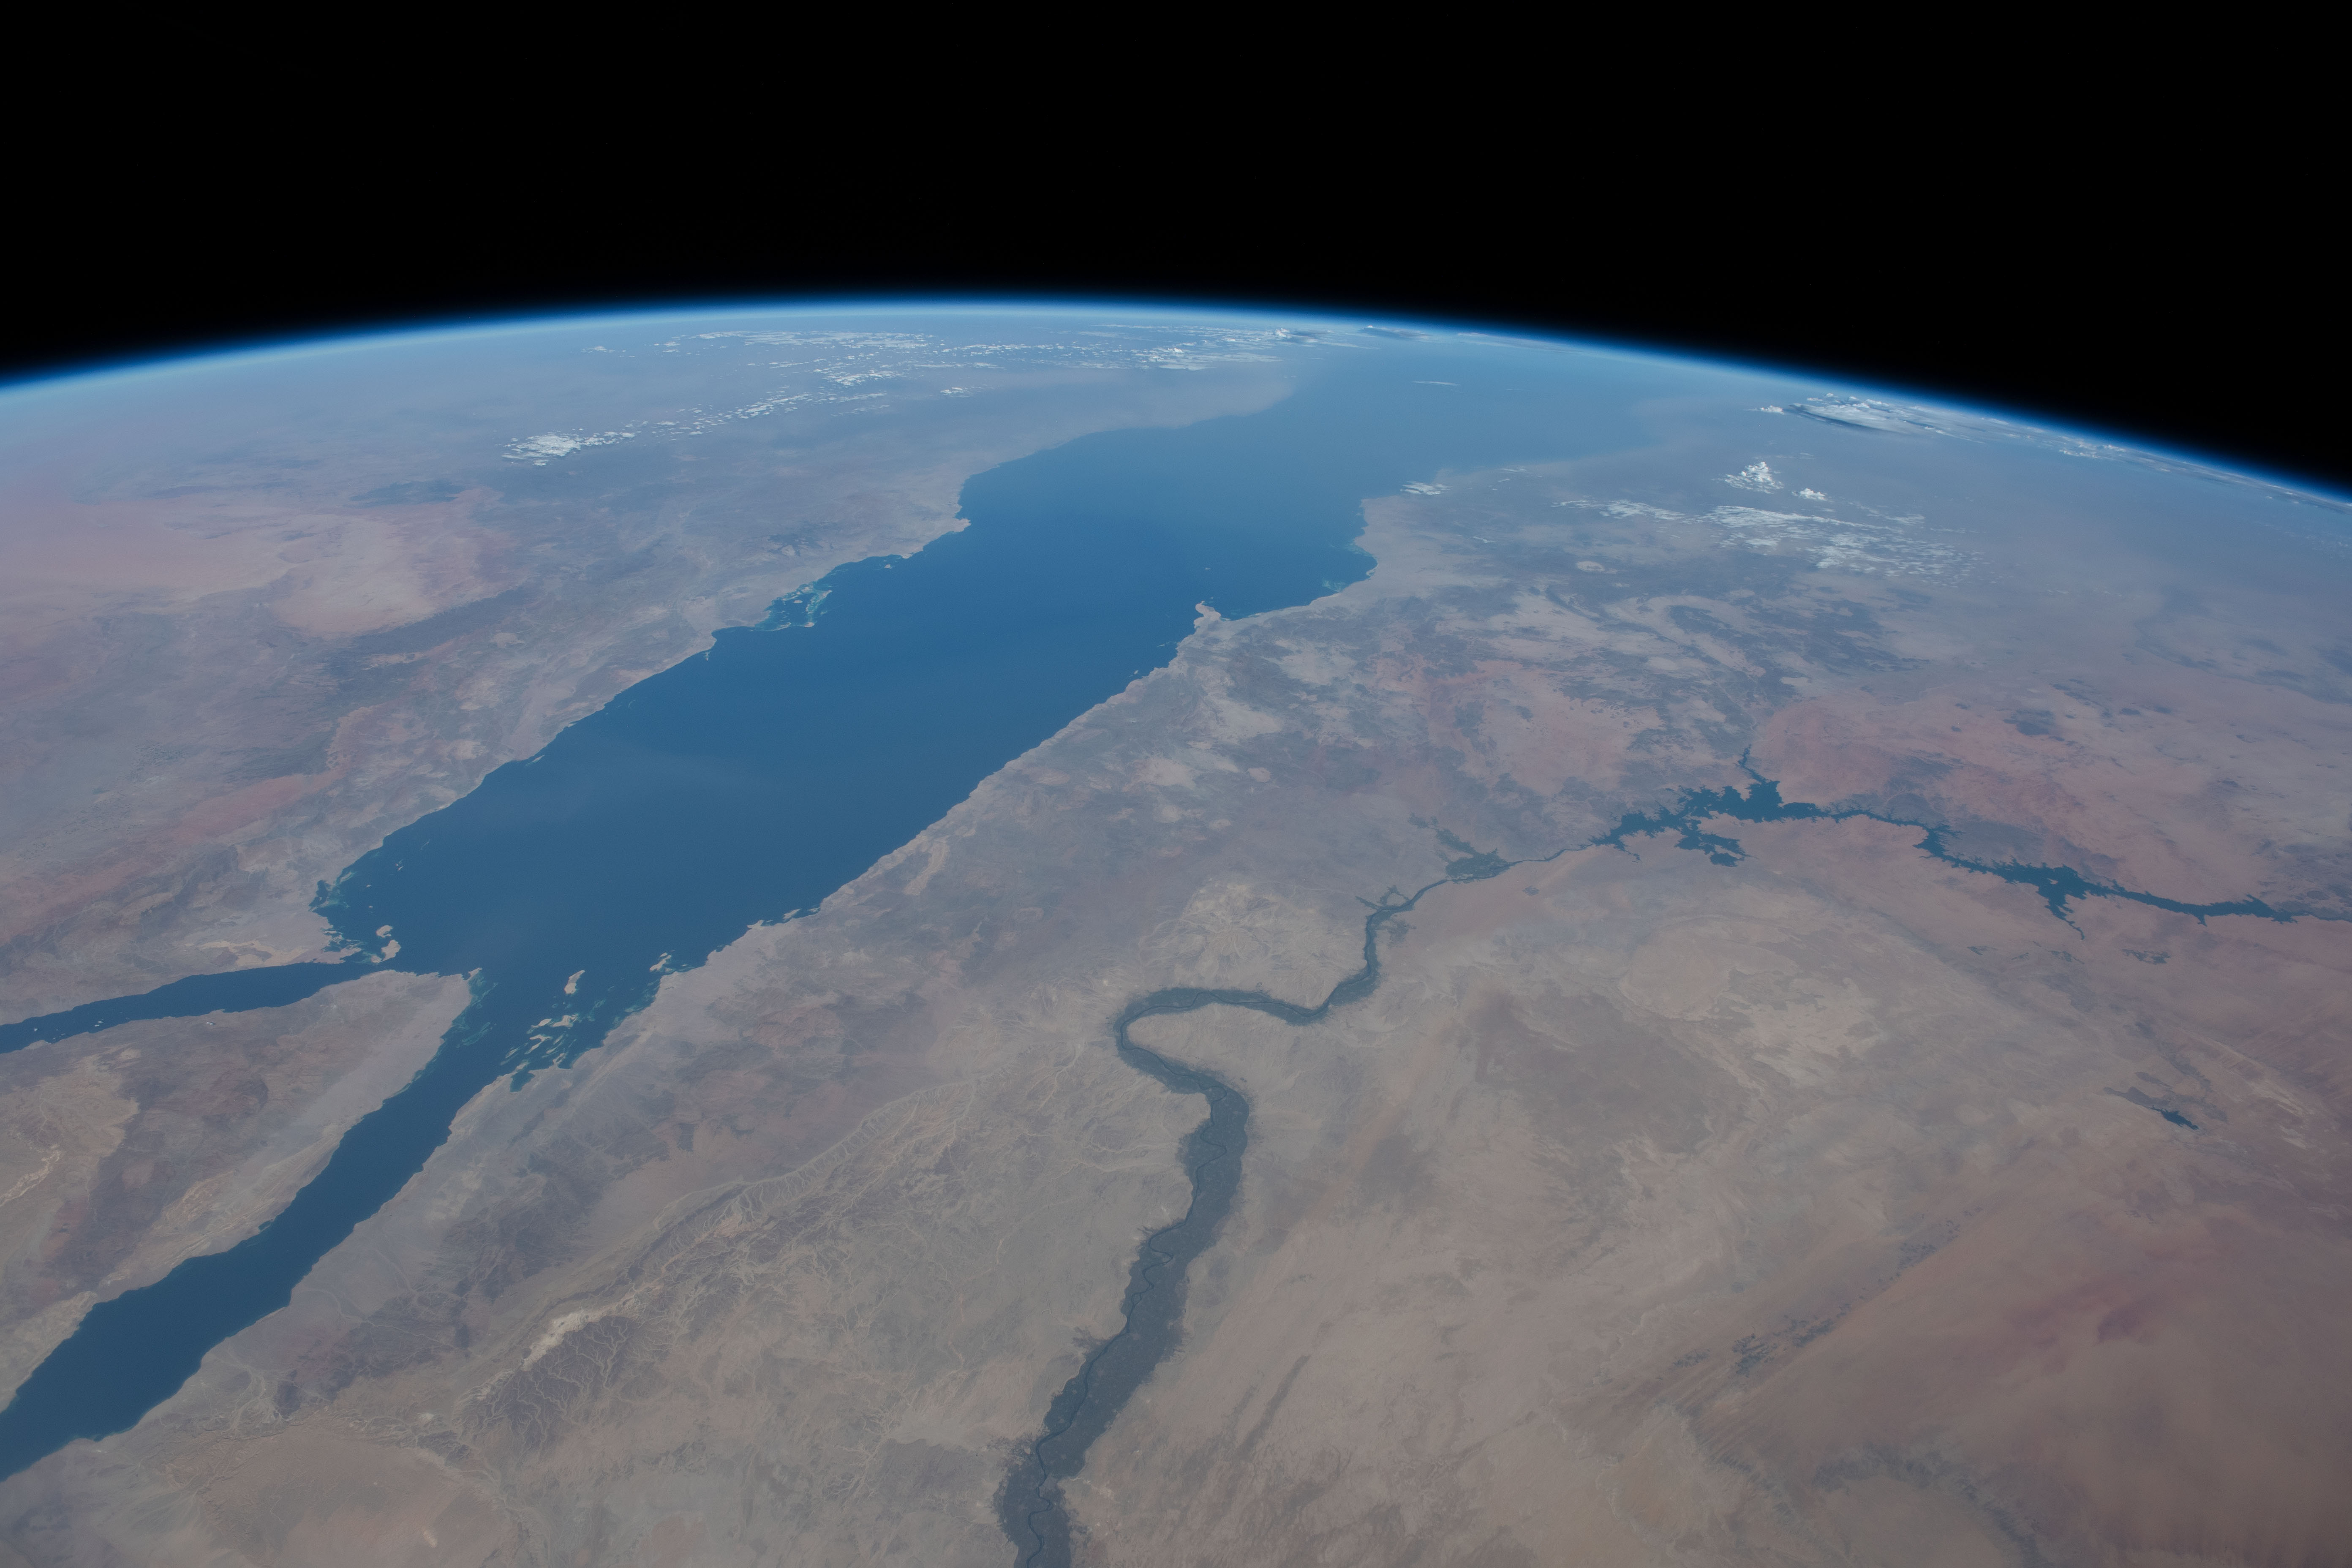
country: EGYPT
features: RED SEA, NASSER LAKE, NILO RIVER, SUEZ GULF
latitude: 25.1
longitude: 34.0
